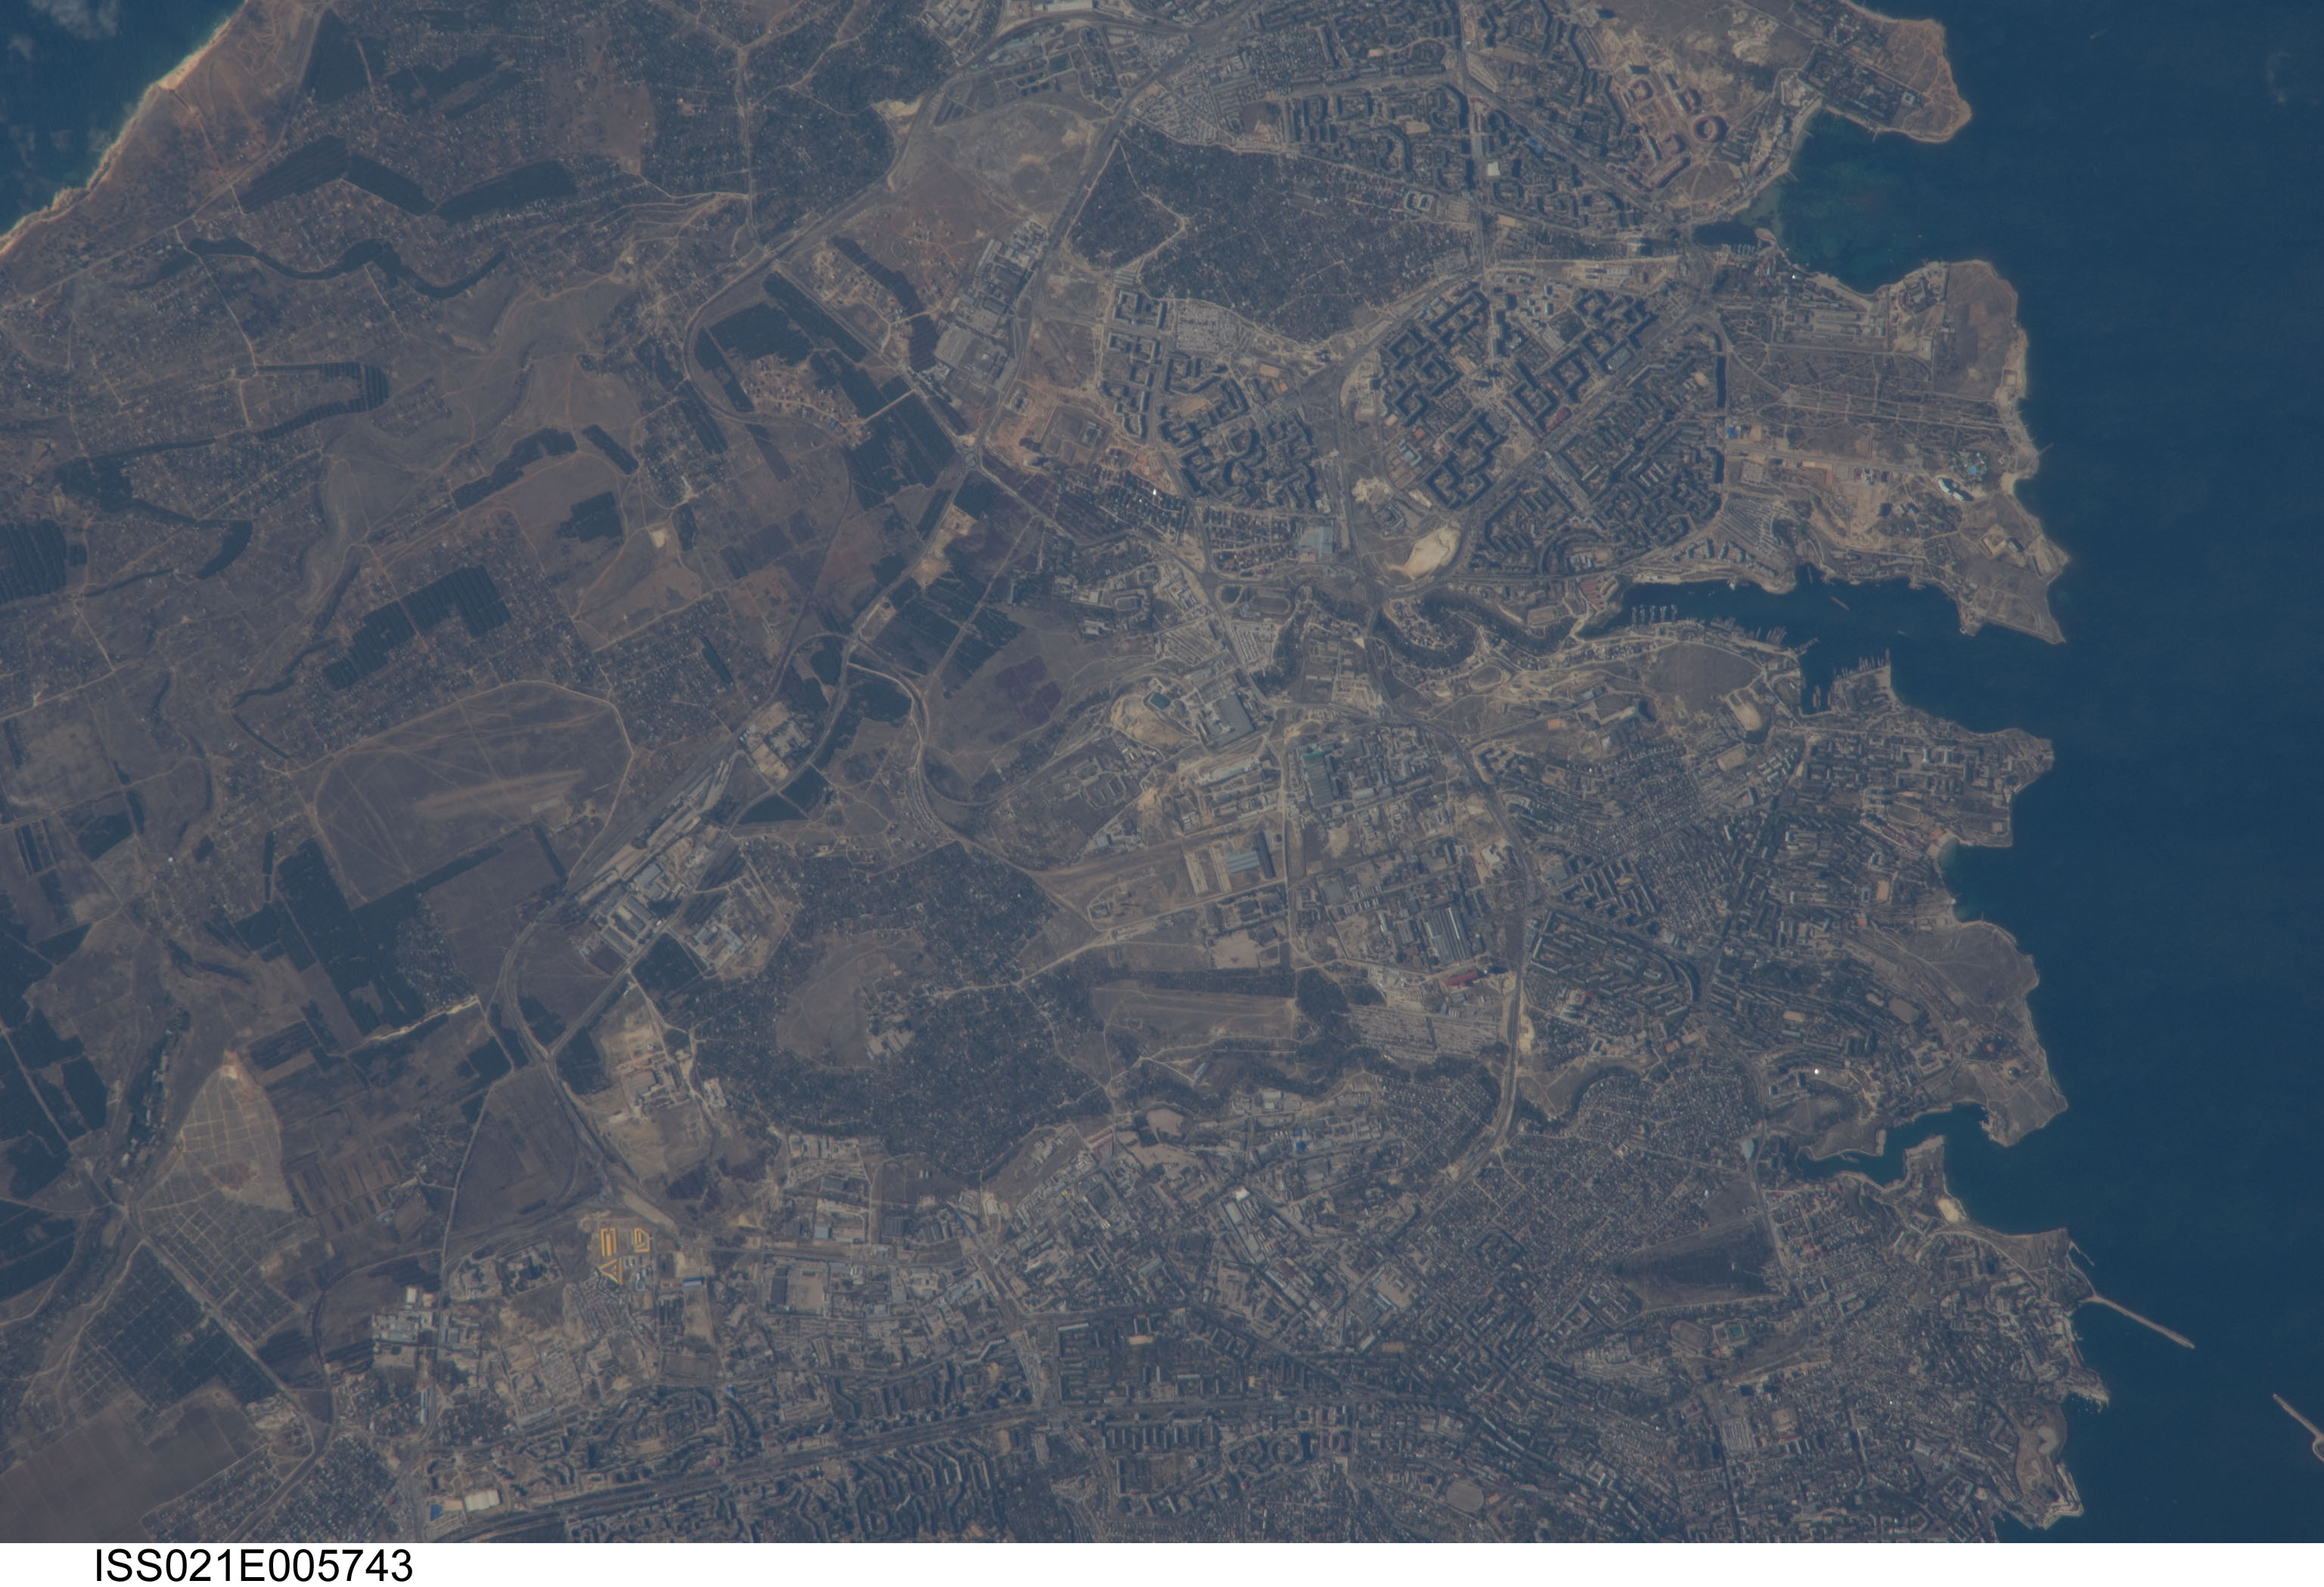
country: UKRAINE
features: SEVASTOPOL, INLETS, HARBORS, AGR.
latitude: 44.6
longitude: 33.5
